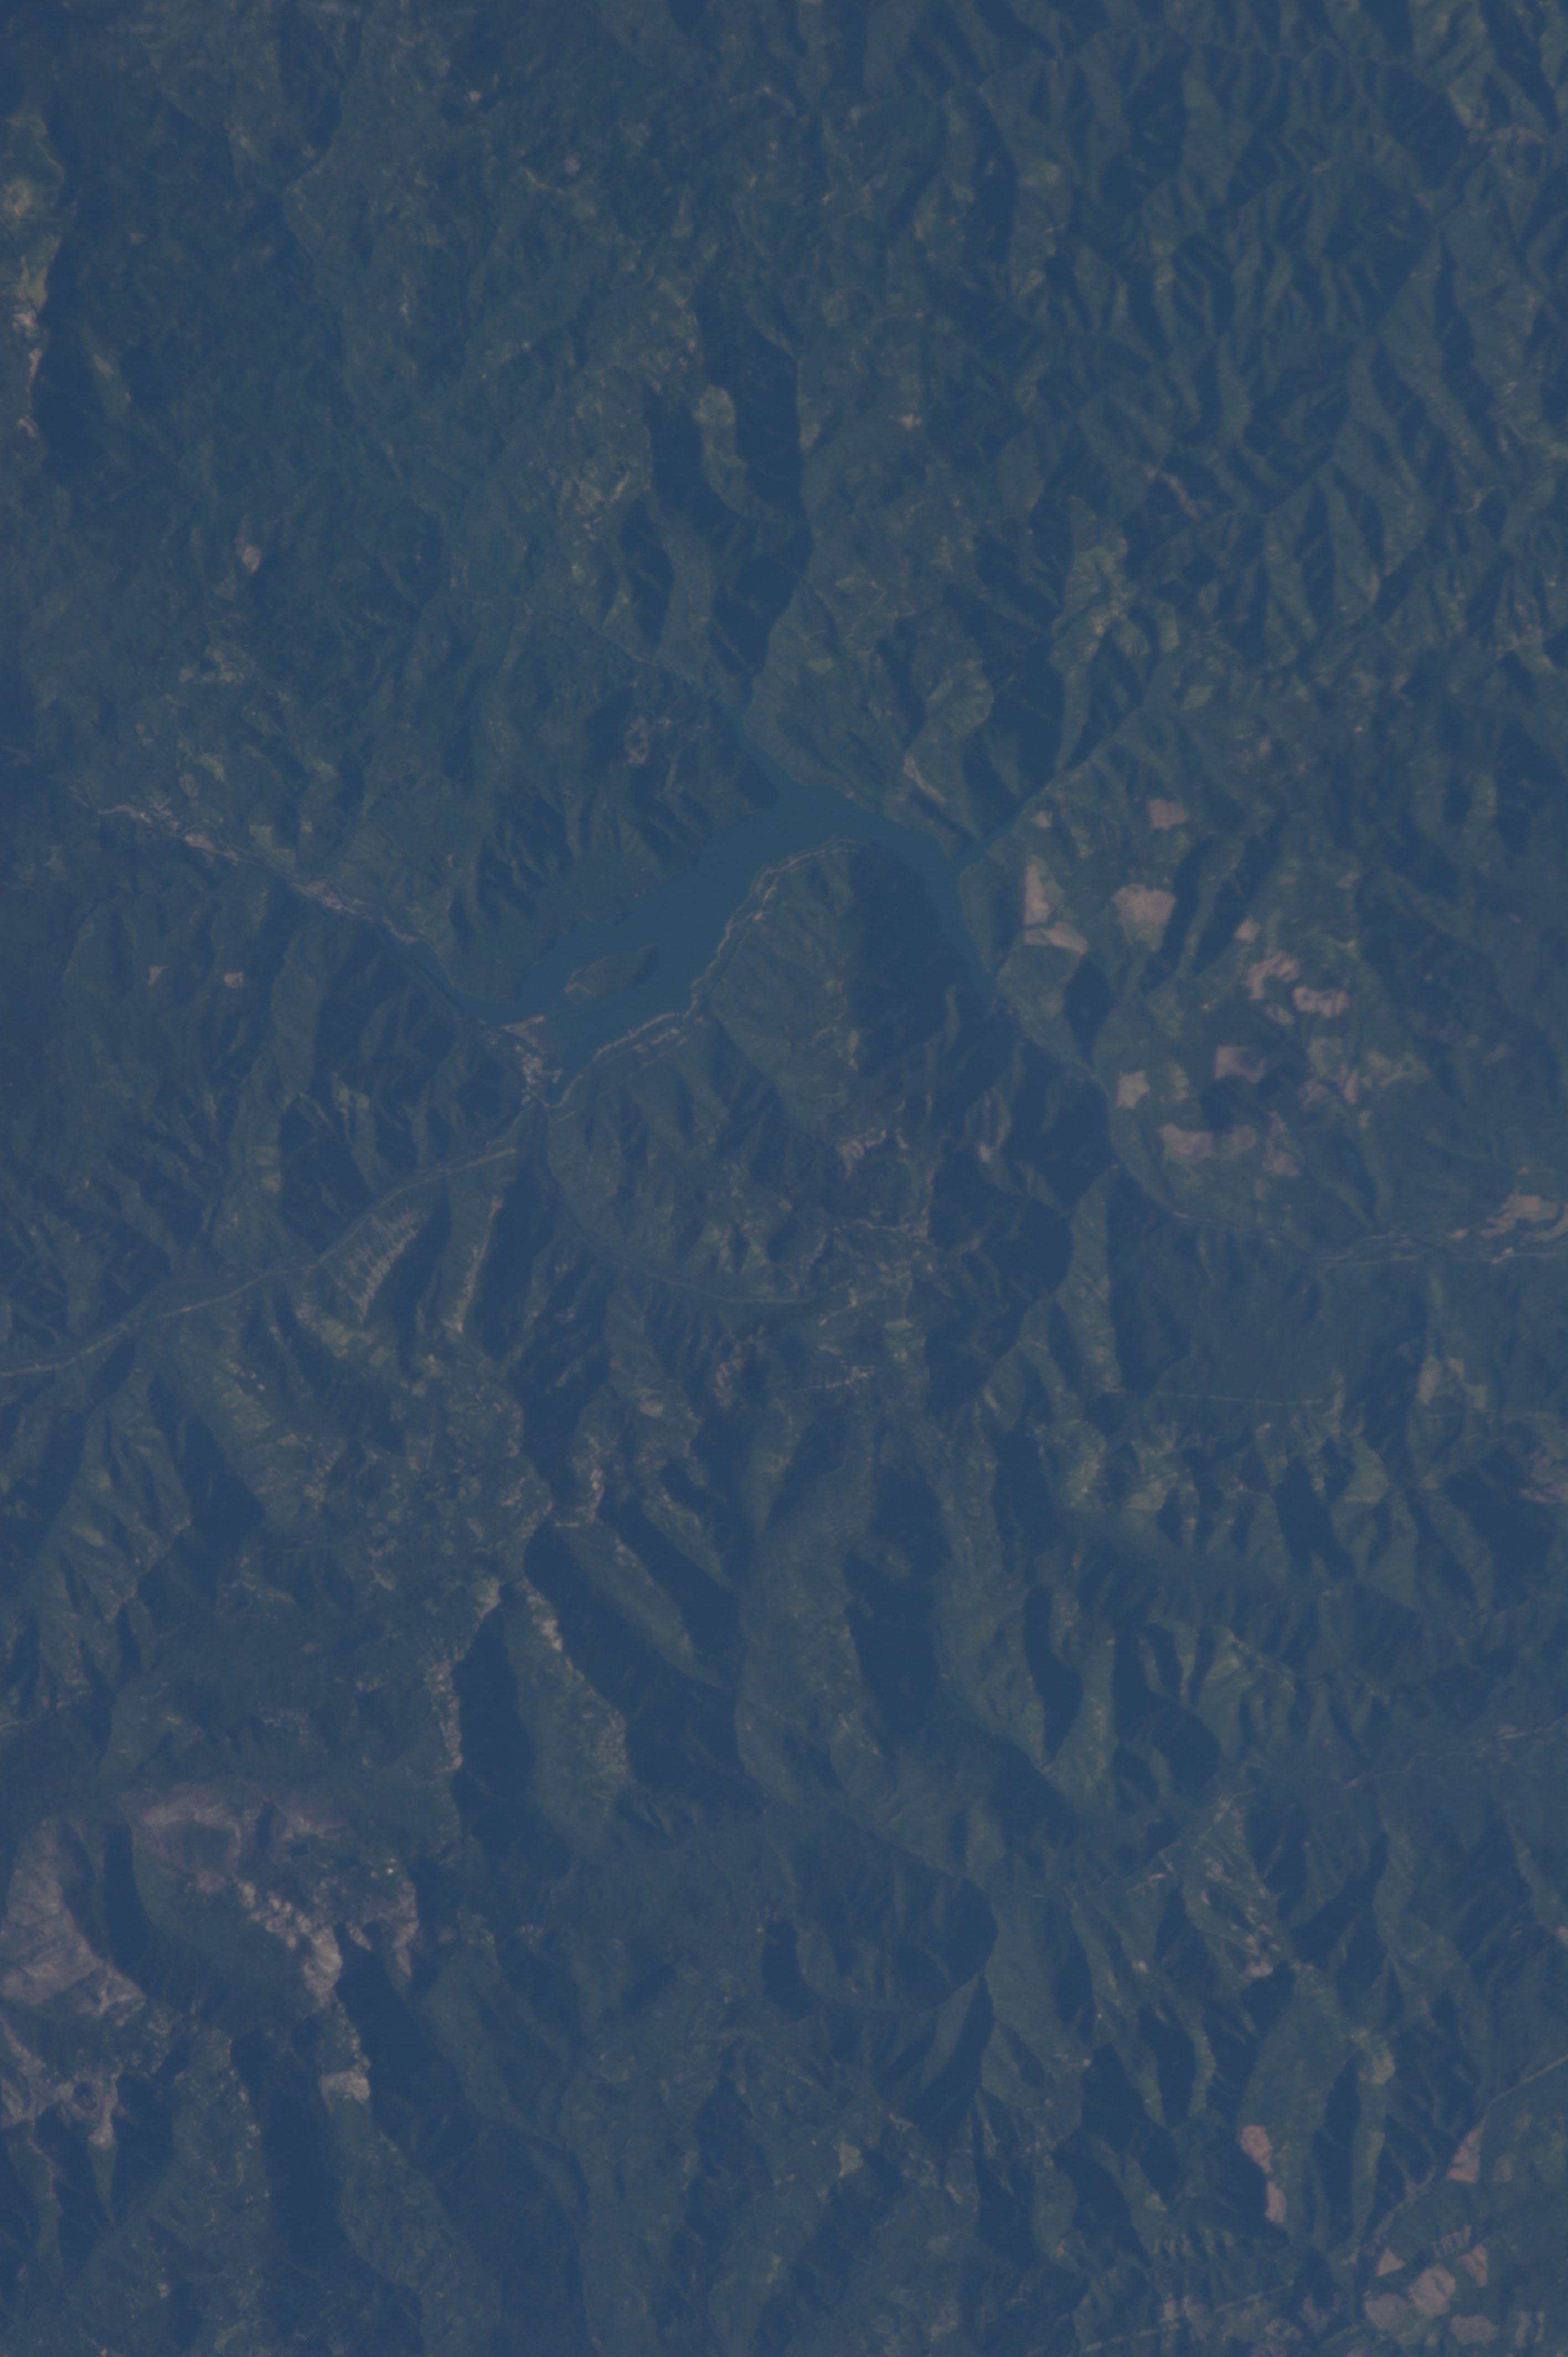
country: USA-OREGON
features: DETROIT LAKE, PIETY KNOB
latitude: 44.6
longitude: -122.4
